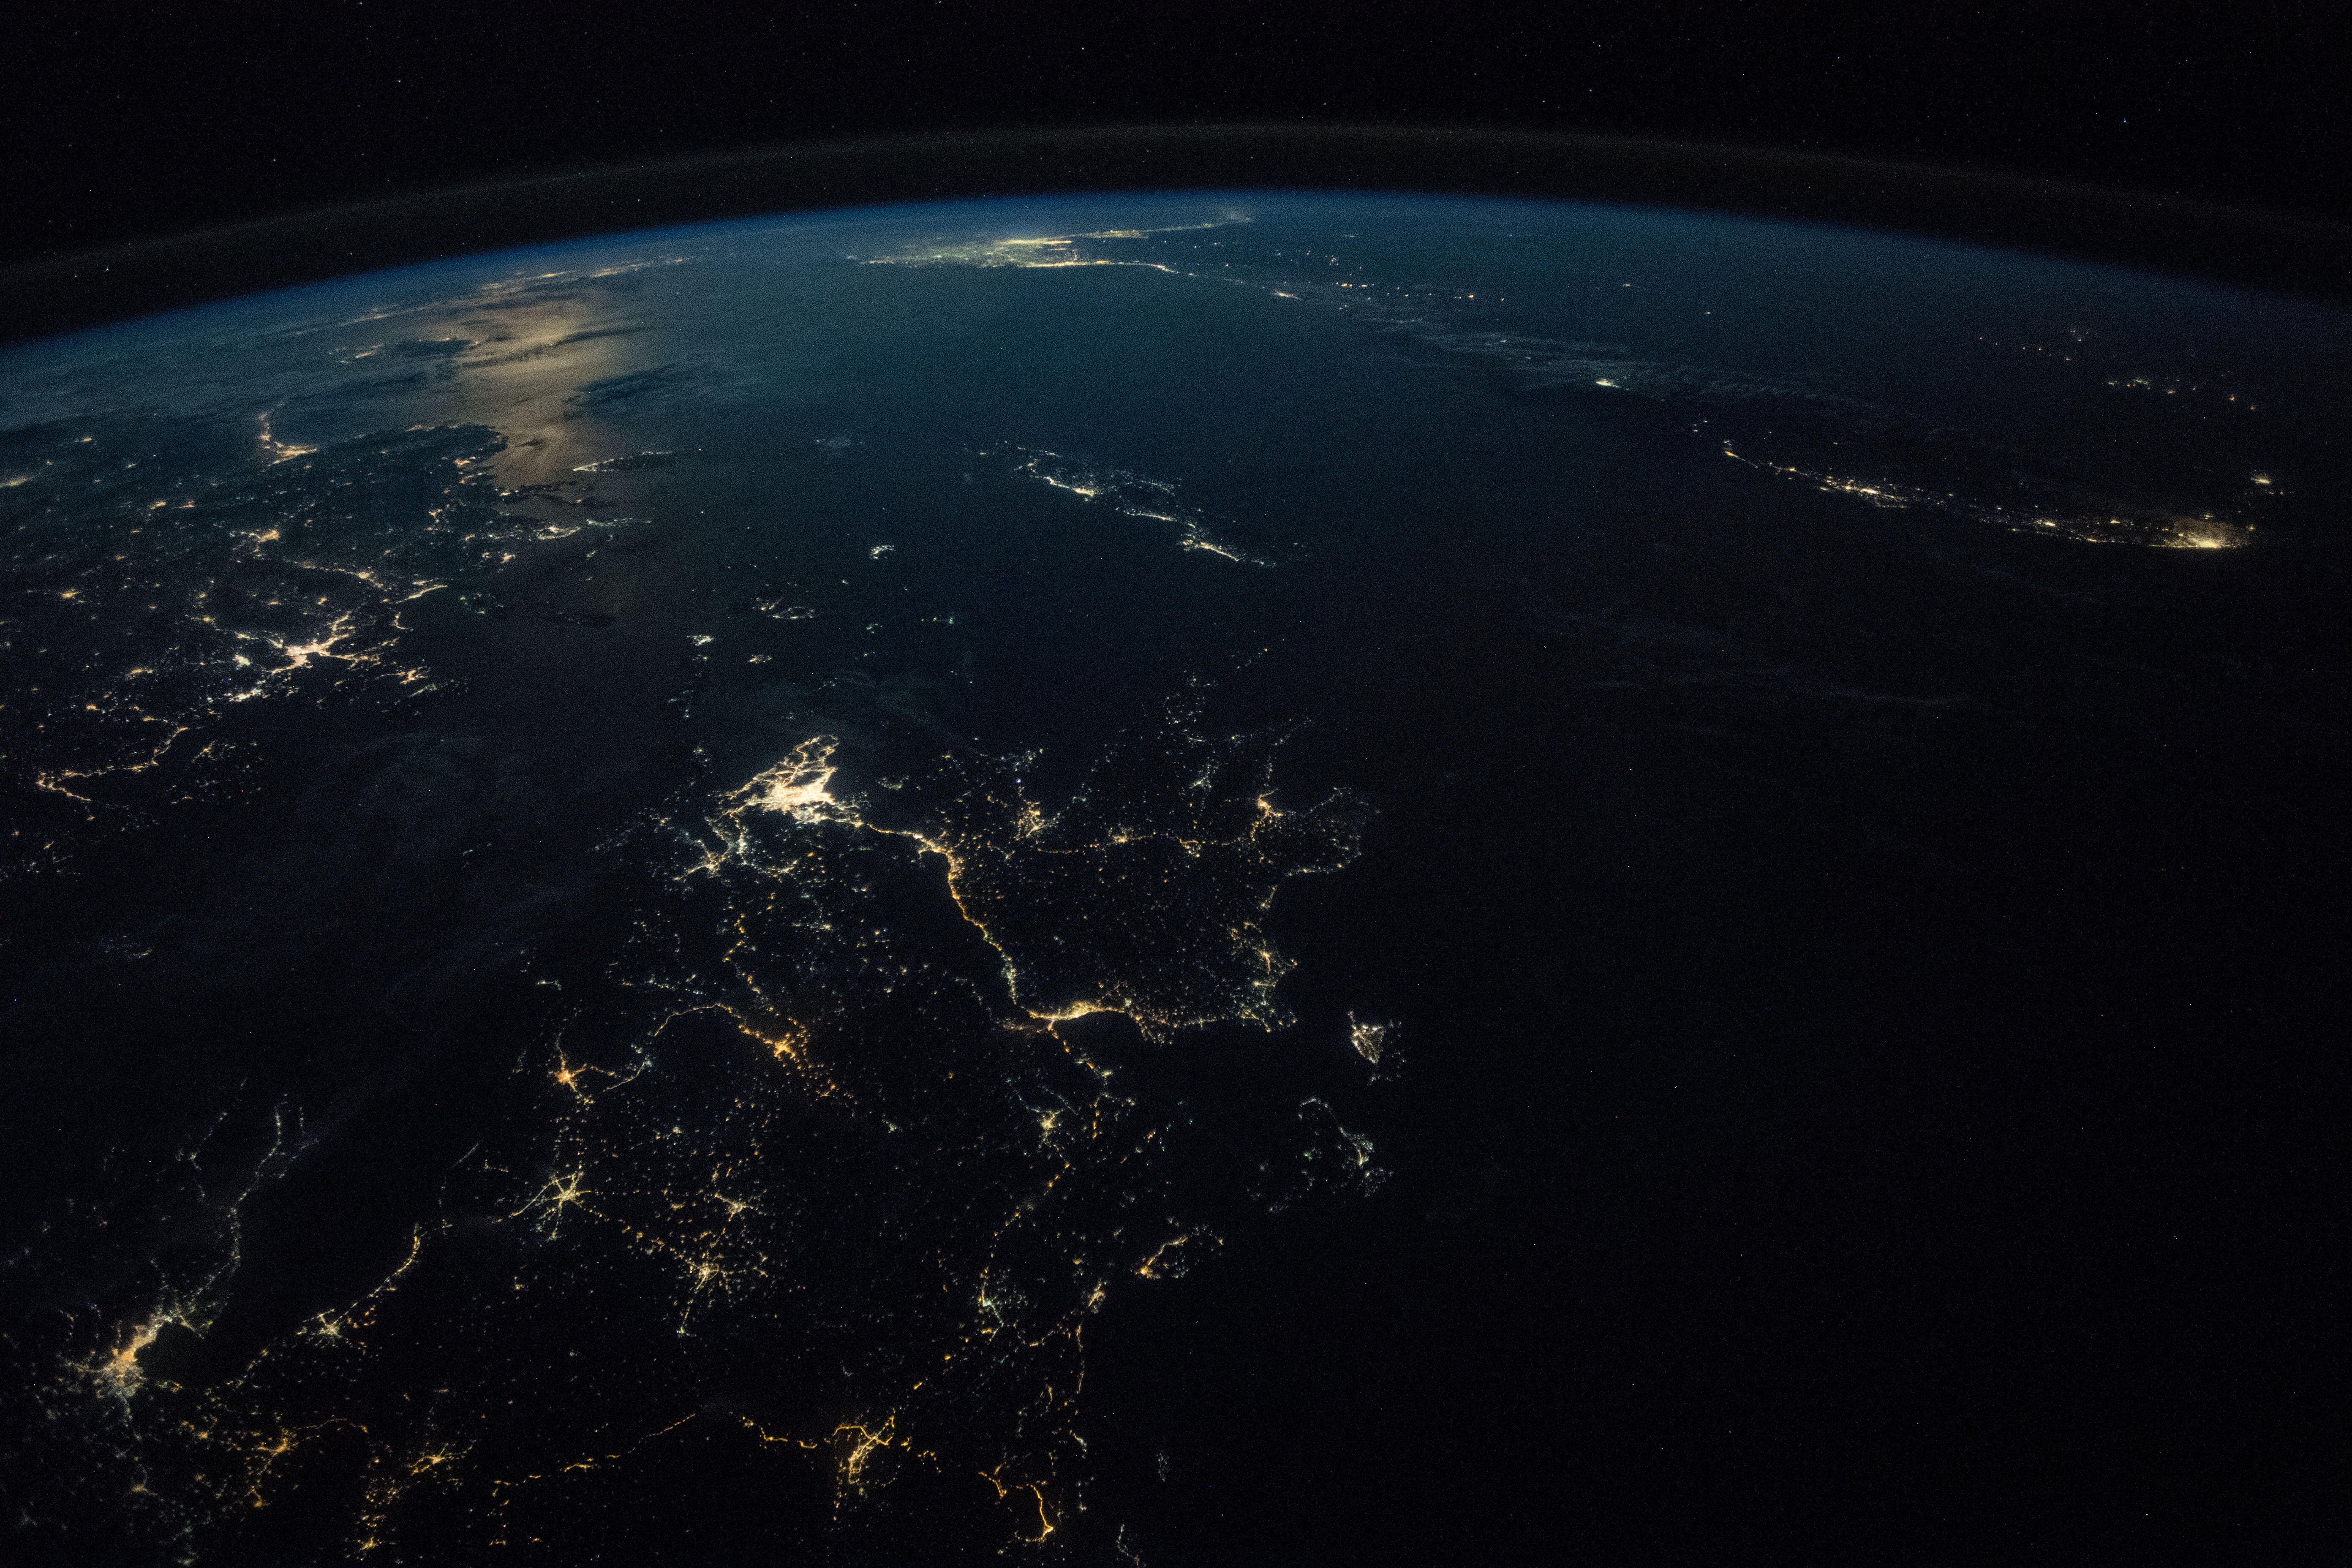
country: GREECE
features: EGEO ISLANDS, KOS ISLAND, CRETE ISLAND, IZMIR CITY, AEGEAN SEA, ATHENS CITY, NIGHT, EARTH LIMB
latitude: 37.0
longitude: 22.5
